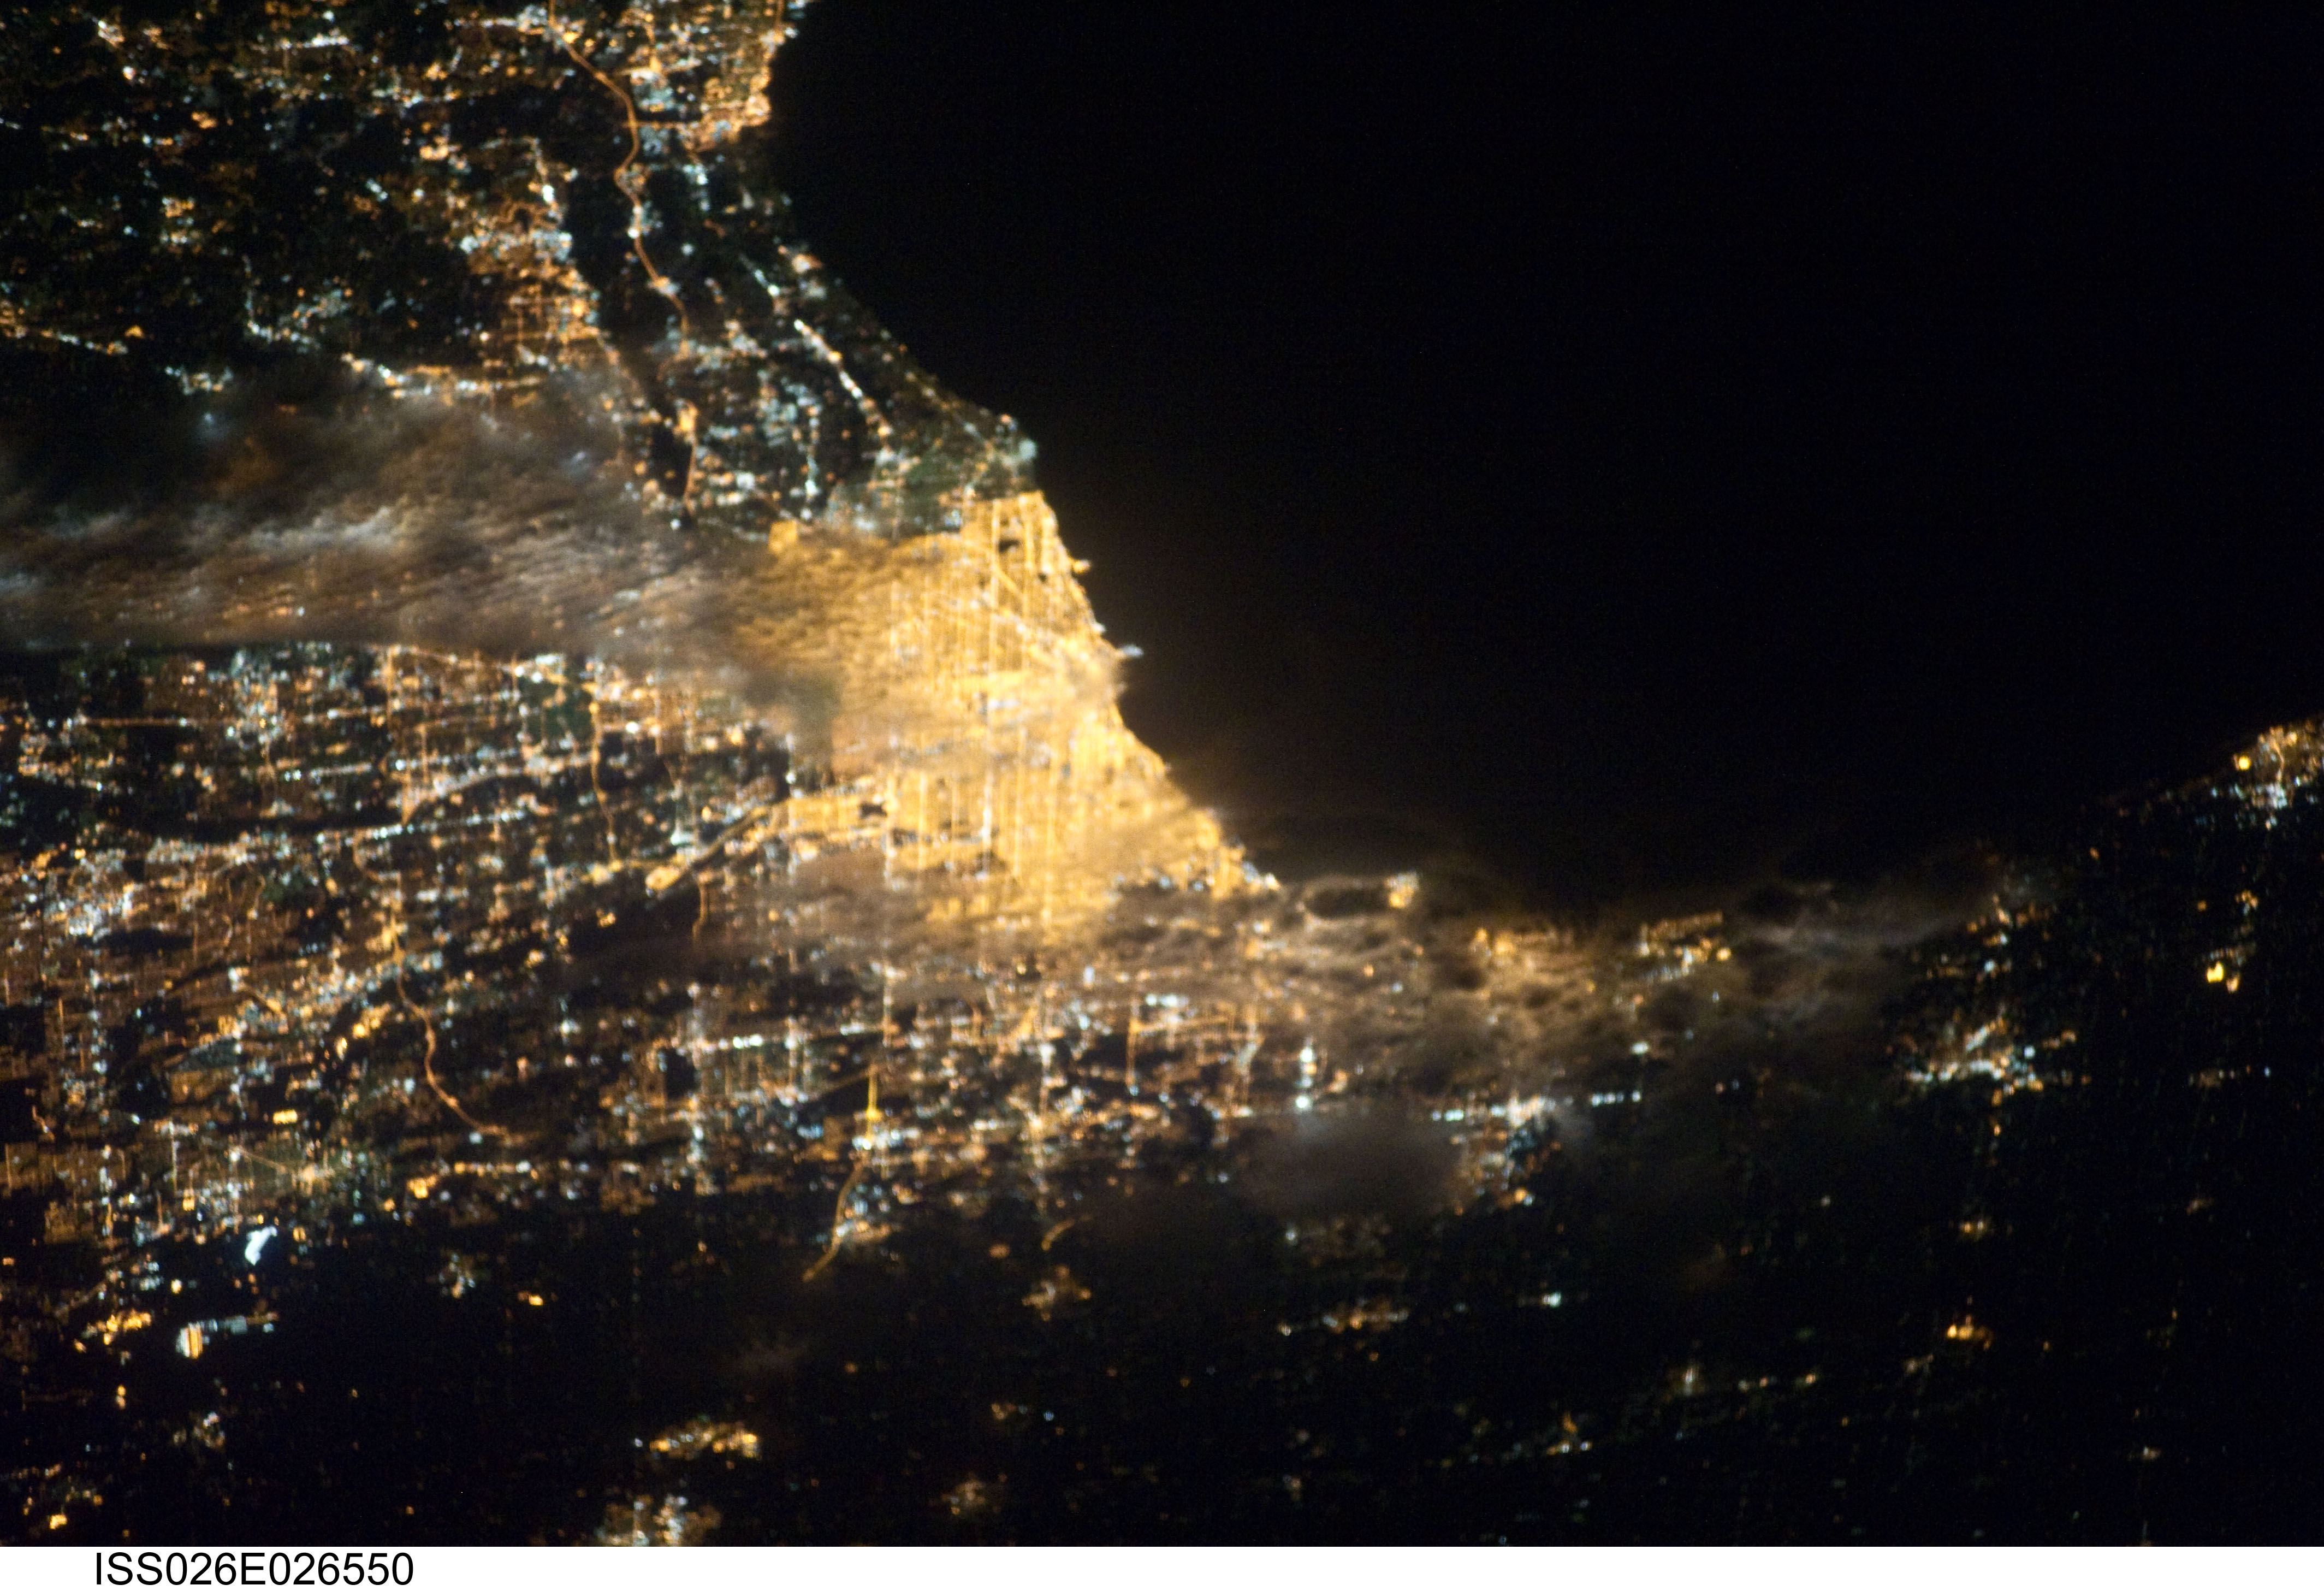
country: USA-ILLINOIS
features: CHICAGO AT NIGHT
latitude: 41.8
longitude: -87.6
